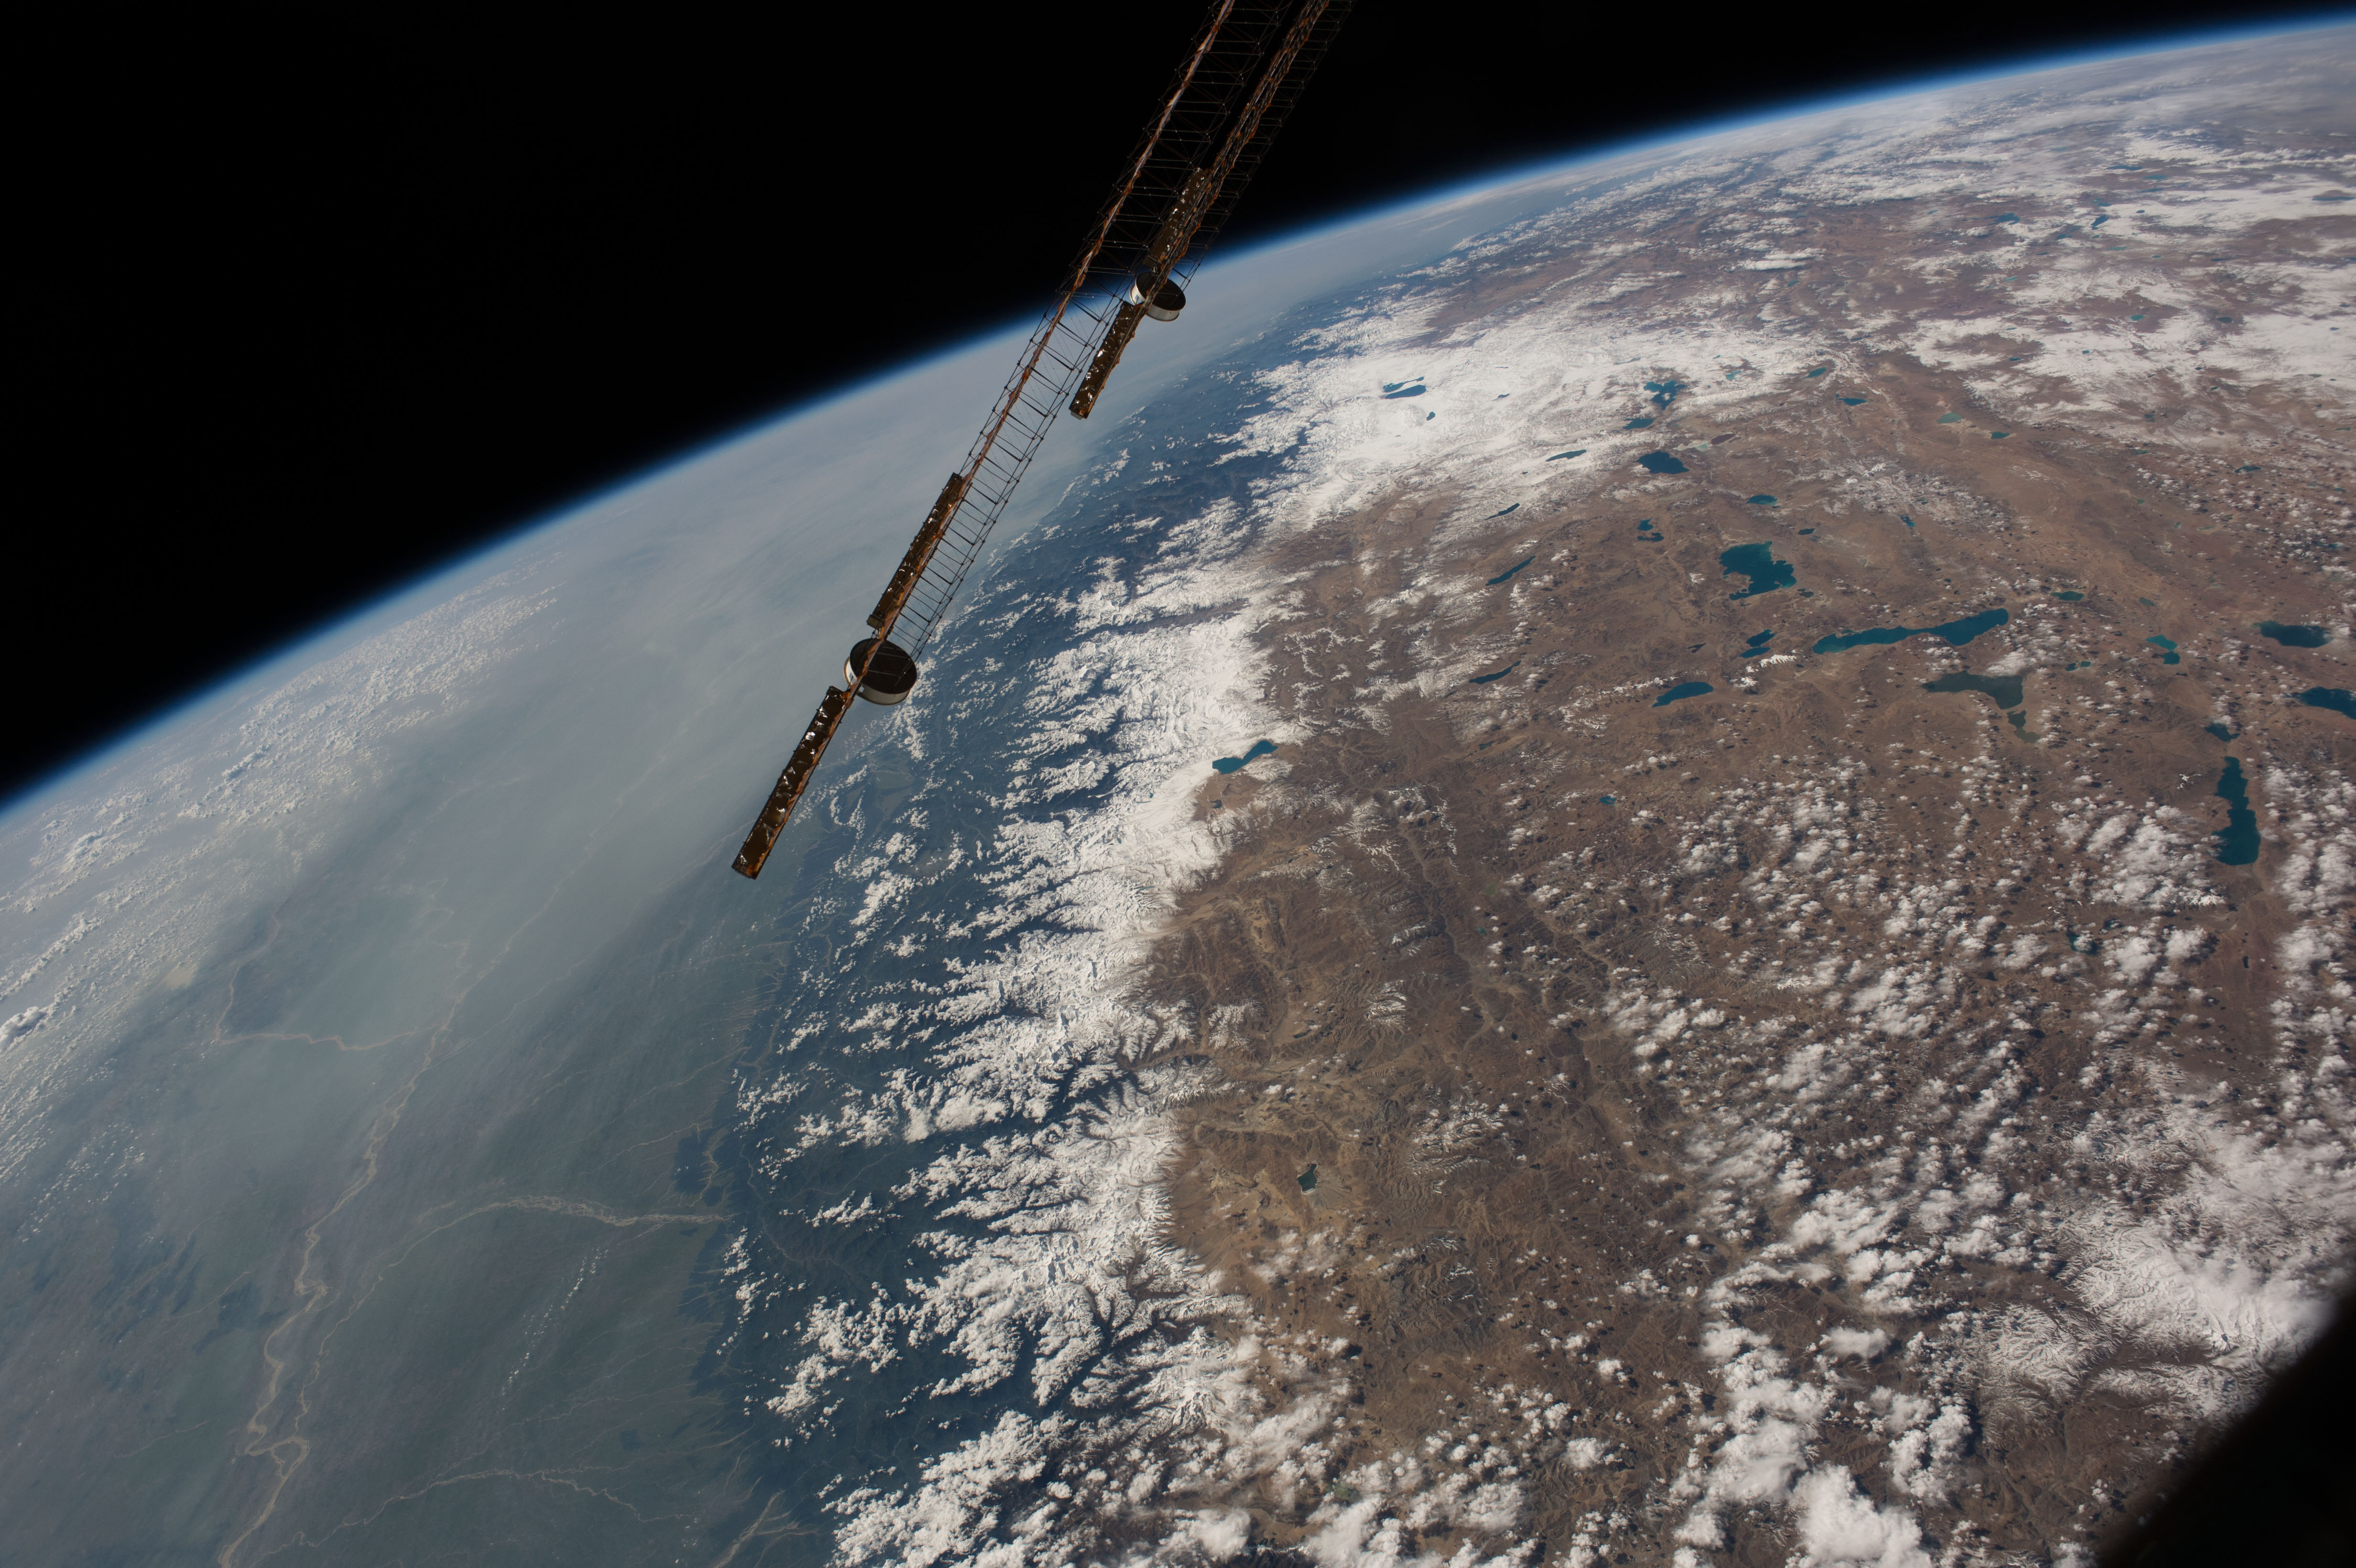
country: CHINA
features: HIMALAYA MTS., TIBETAN PLAT., PAIKU L., NGANGZE L., L. TRARI NAM, GYARING L., URRU L., DAGZE L., TARO L., KOSHI R., ATMOSPHERIC LIMB
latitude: 28.5
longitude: 86.5
